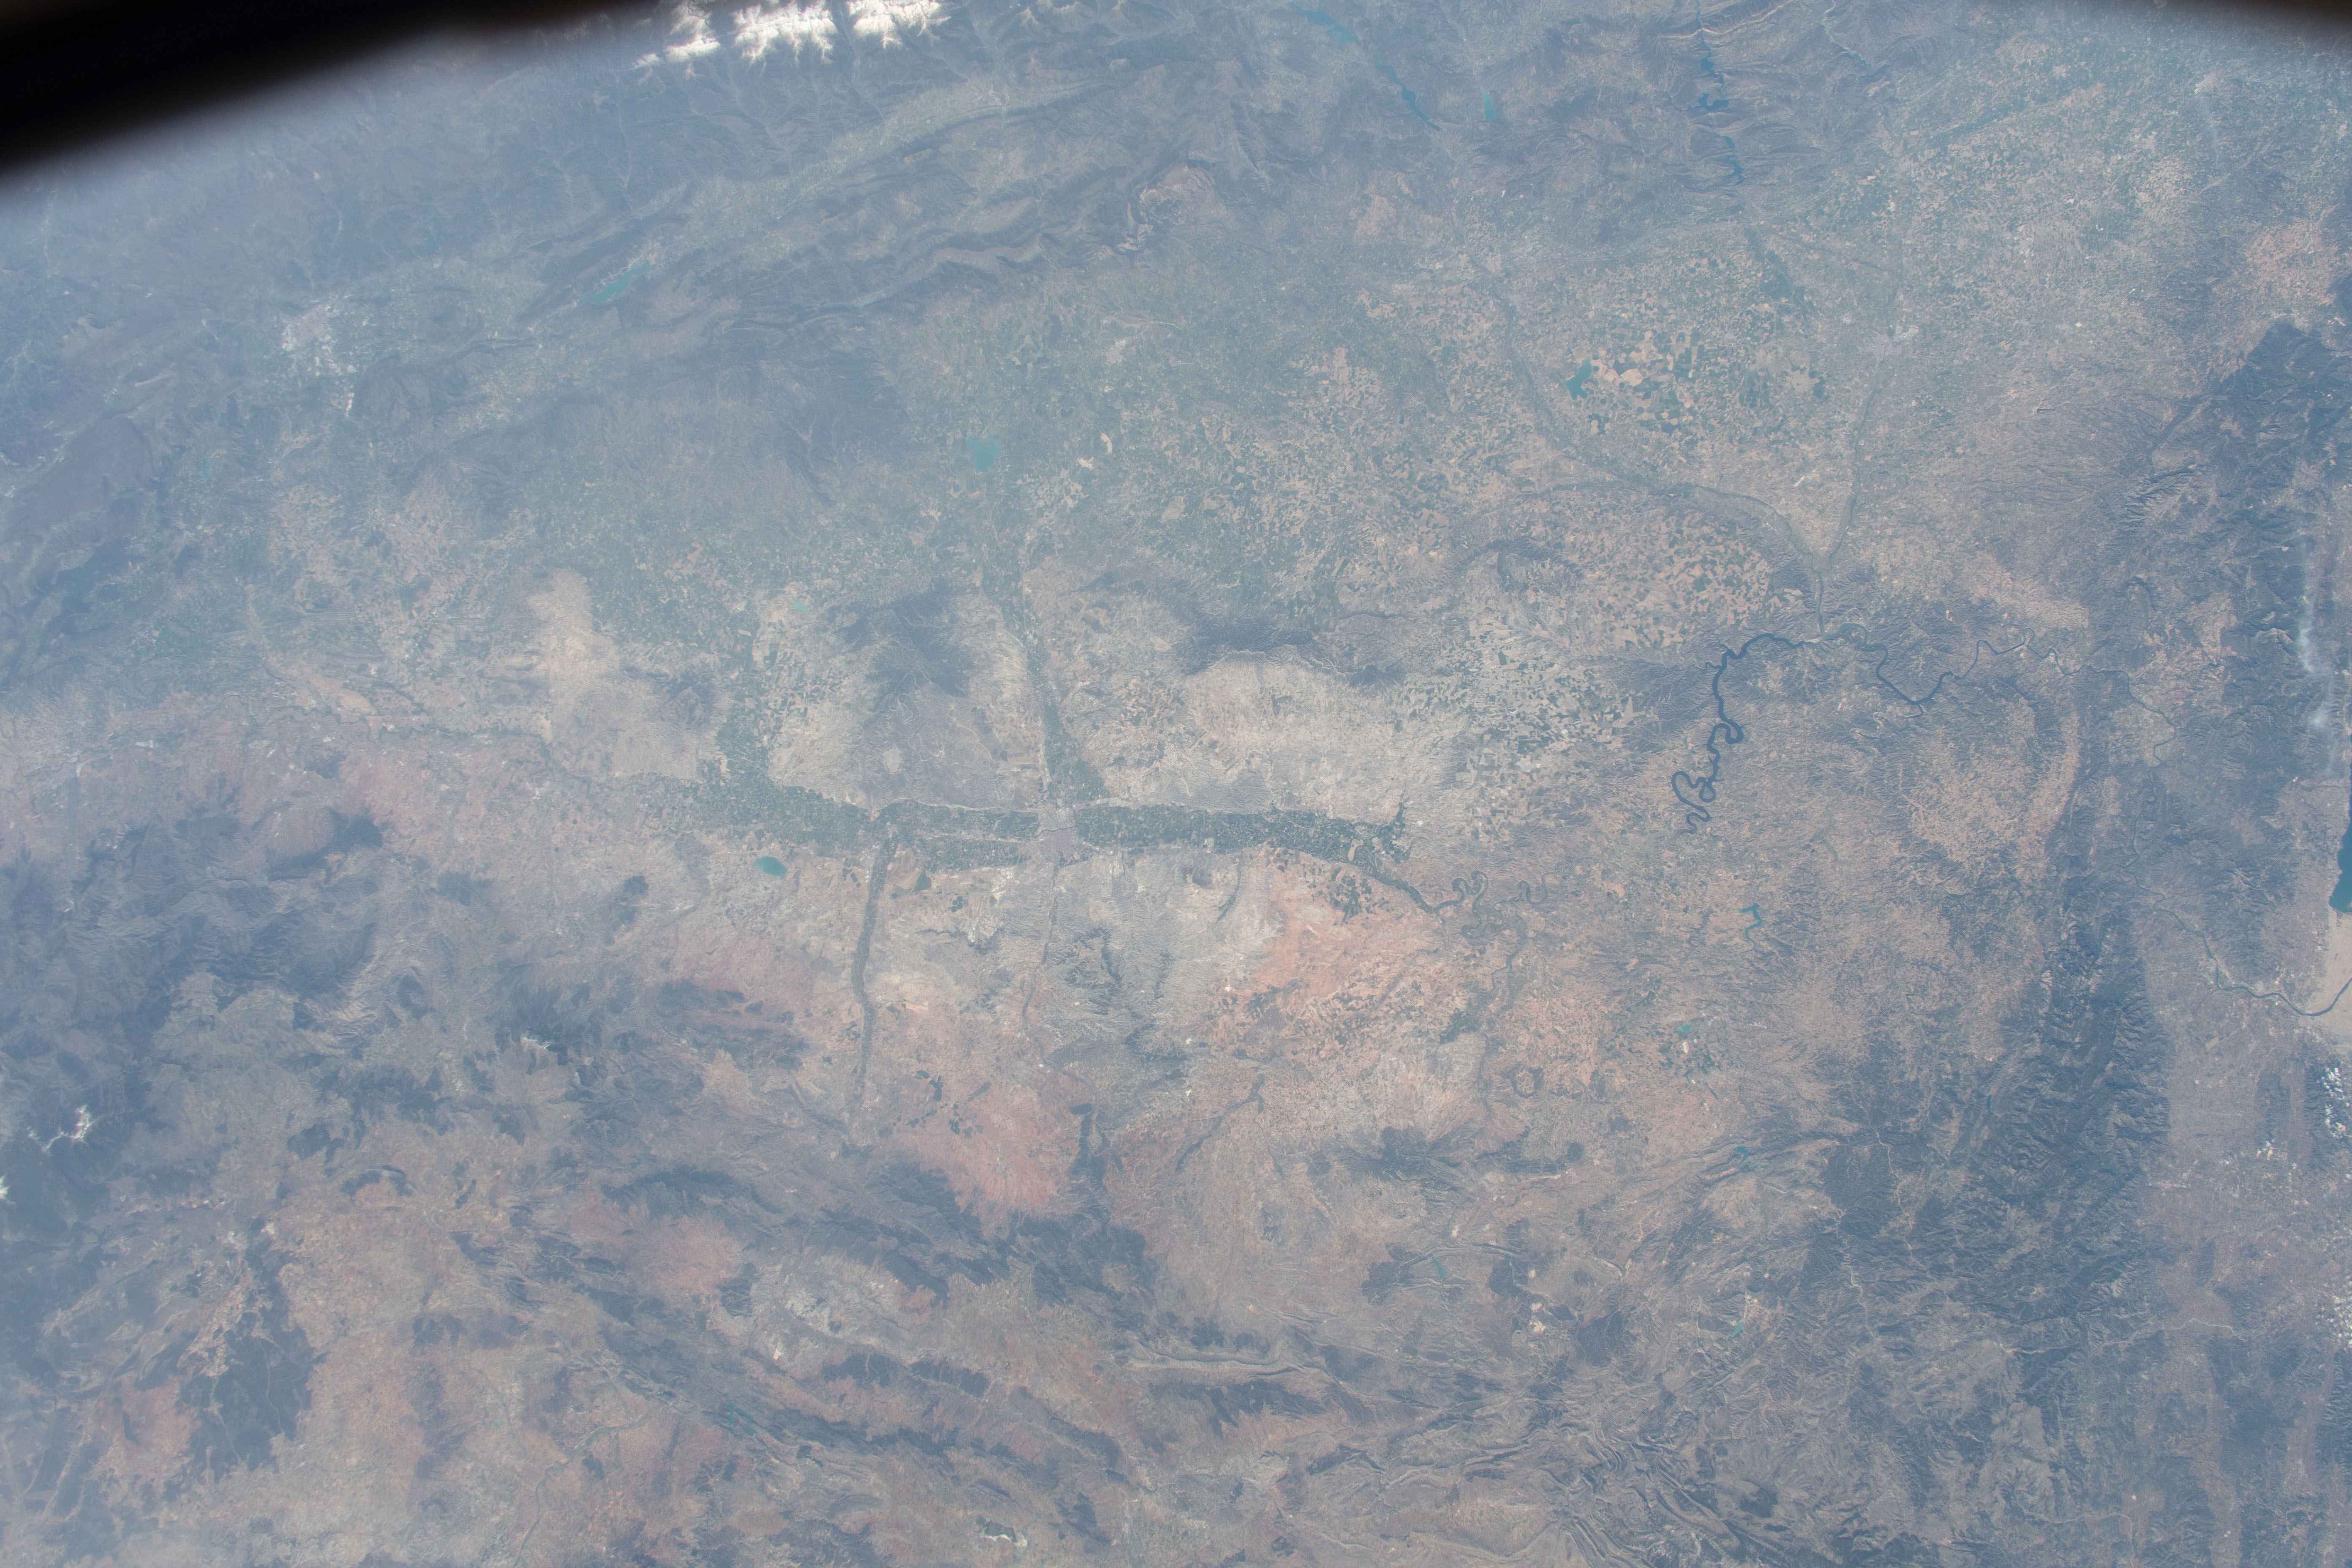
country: SPAIN
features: AGRICULTURAL PLOT
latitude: 41.5
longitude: -1.0
